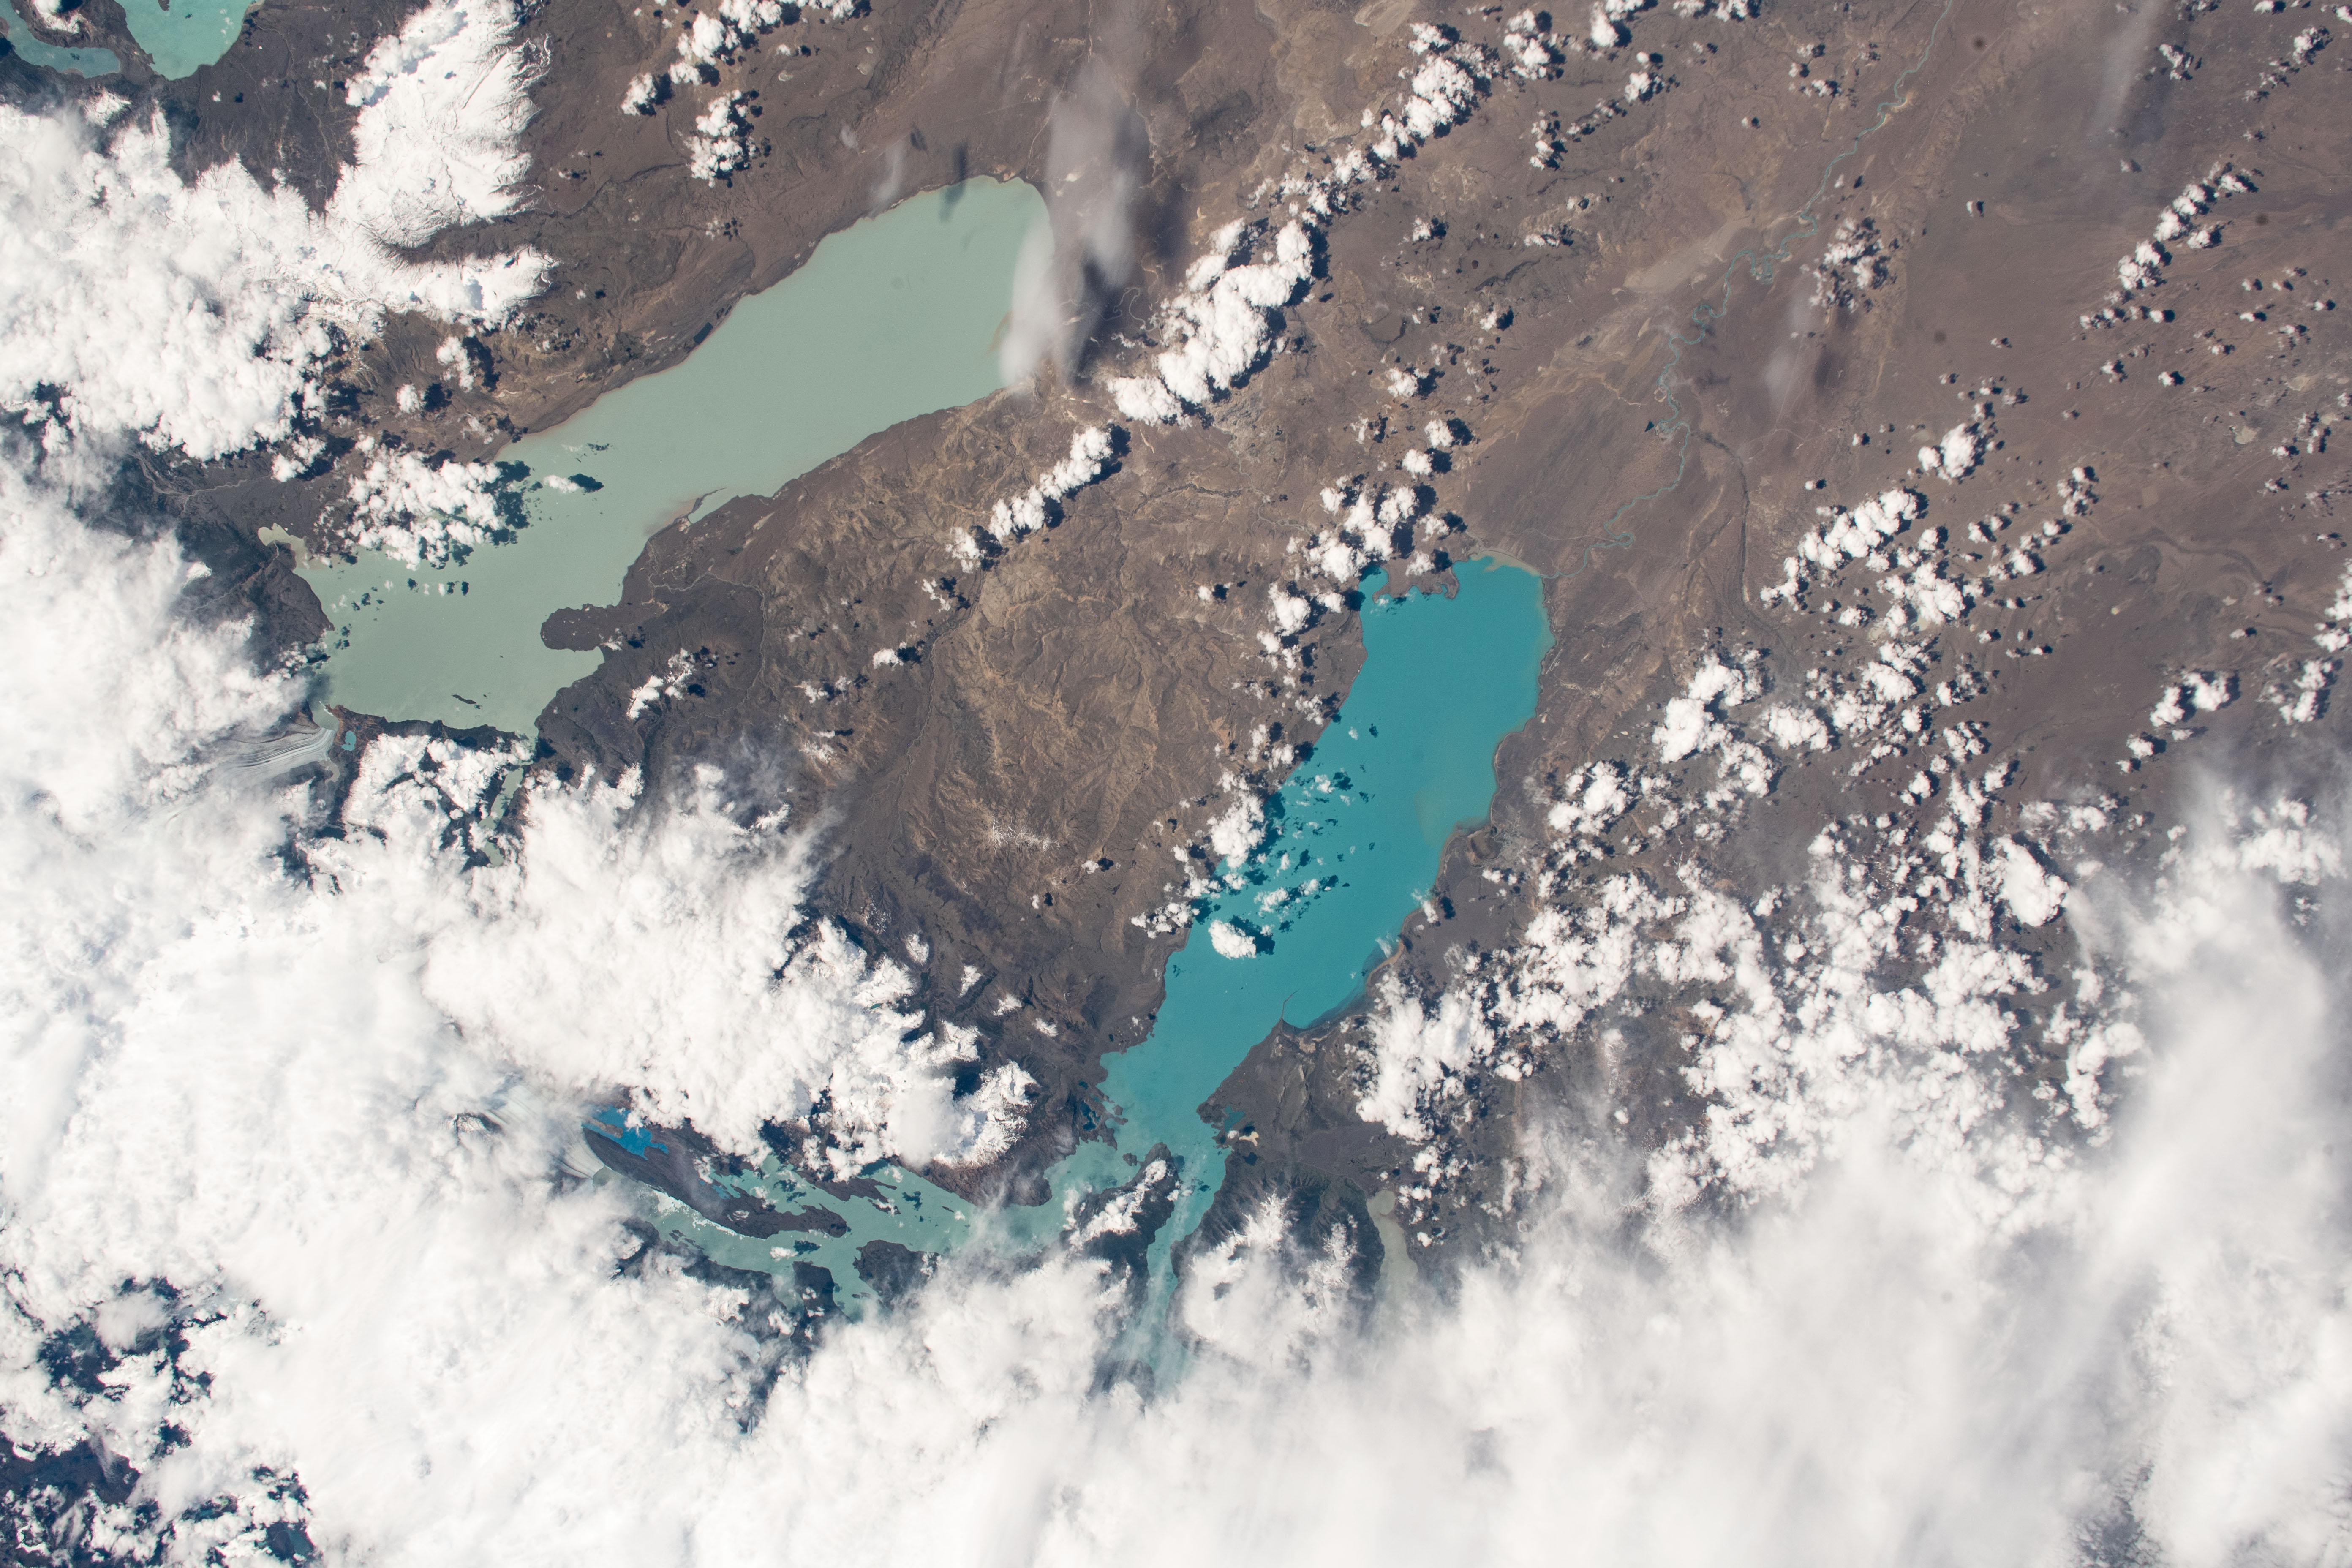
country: ARGENTINA
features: VIEDMA LAKE, ARGENTINO LAKE, SOUTHERN PATAGONIA ICEFIELDS
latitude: -50.0
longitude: -72.5
